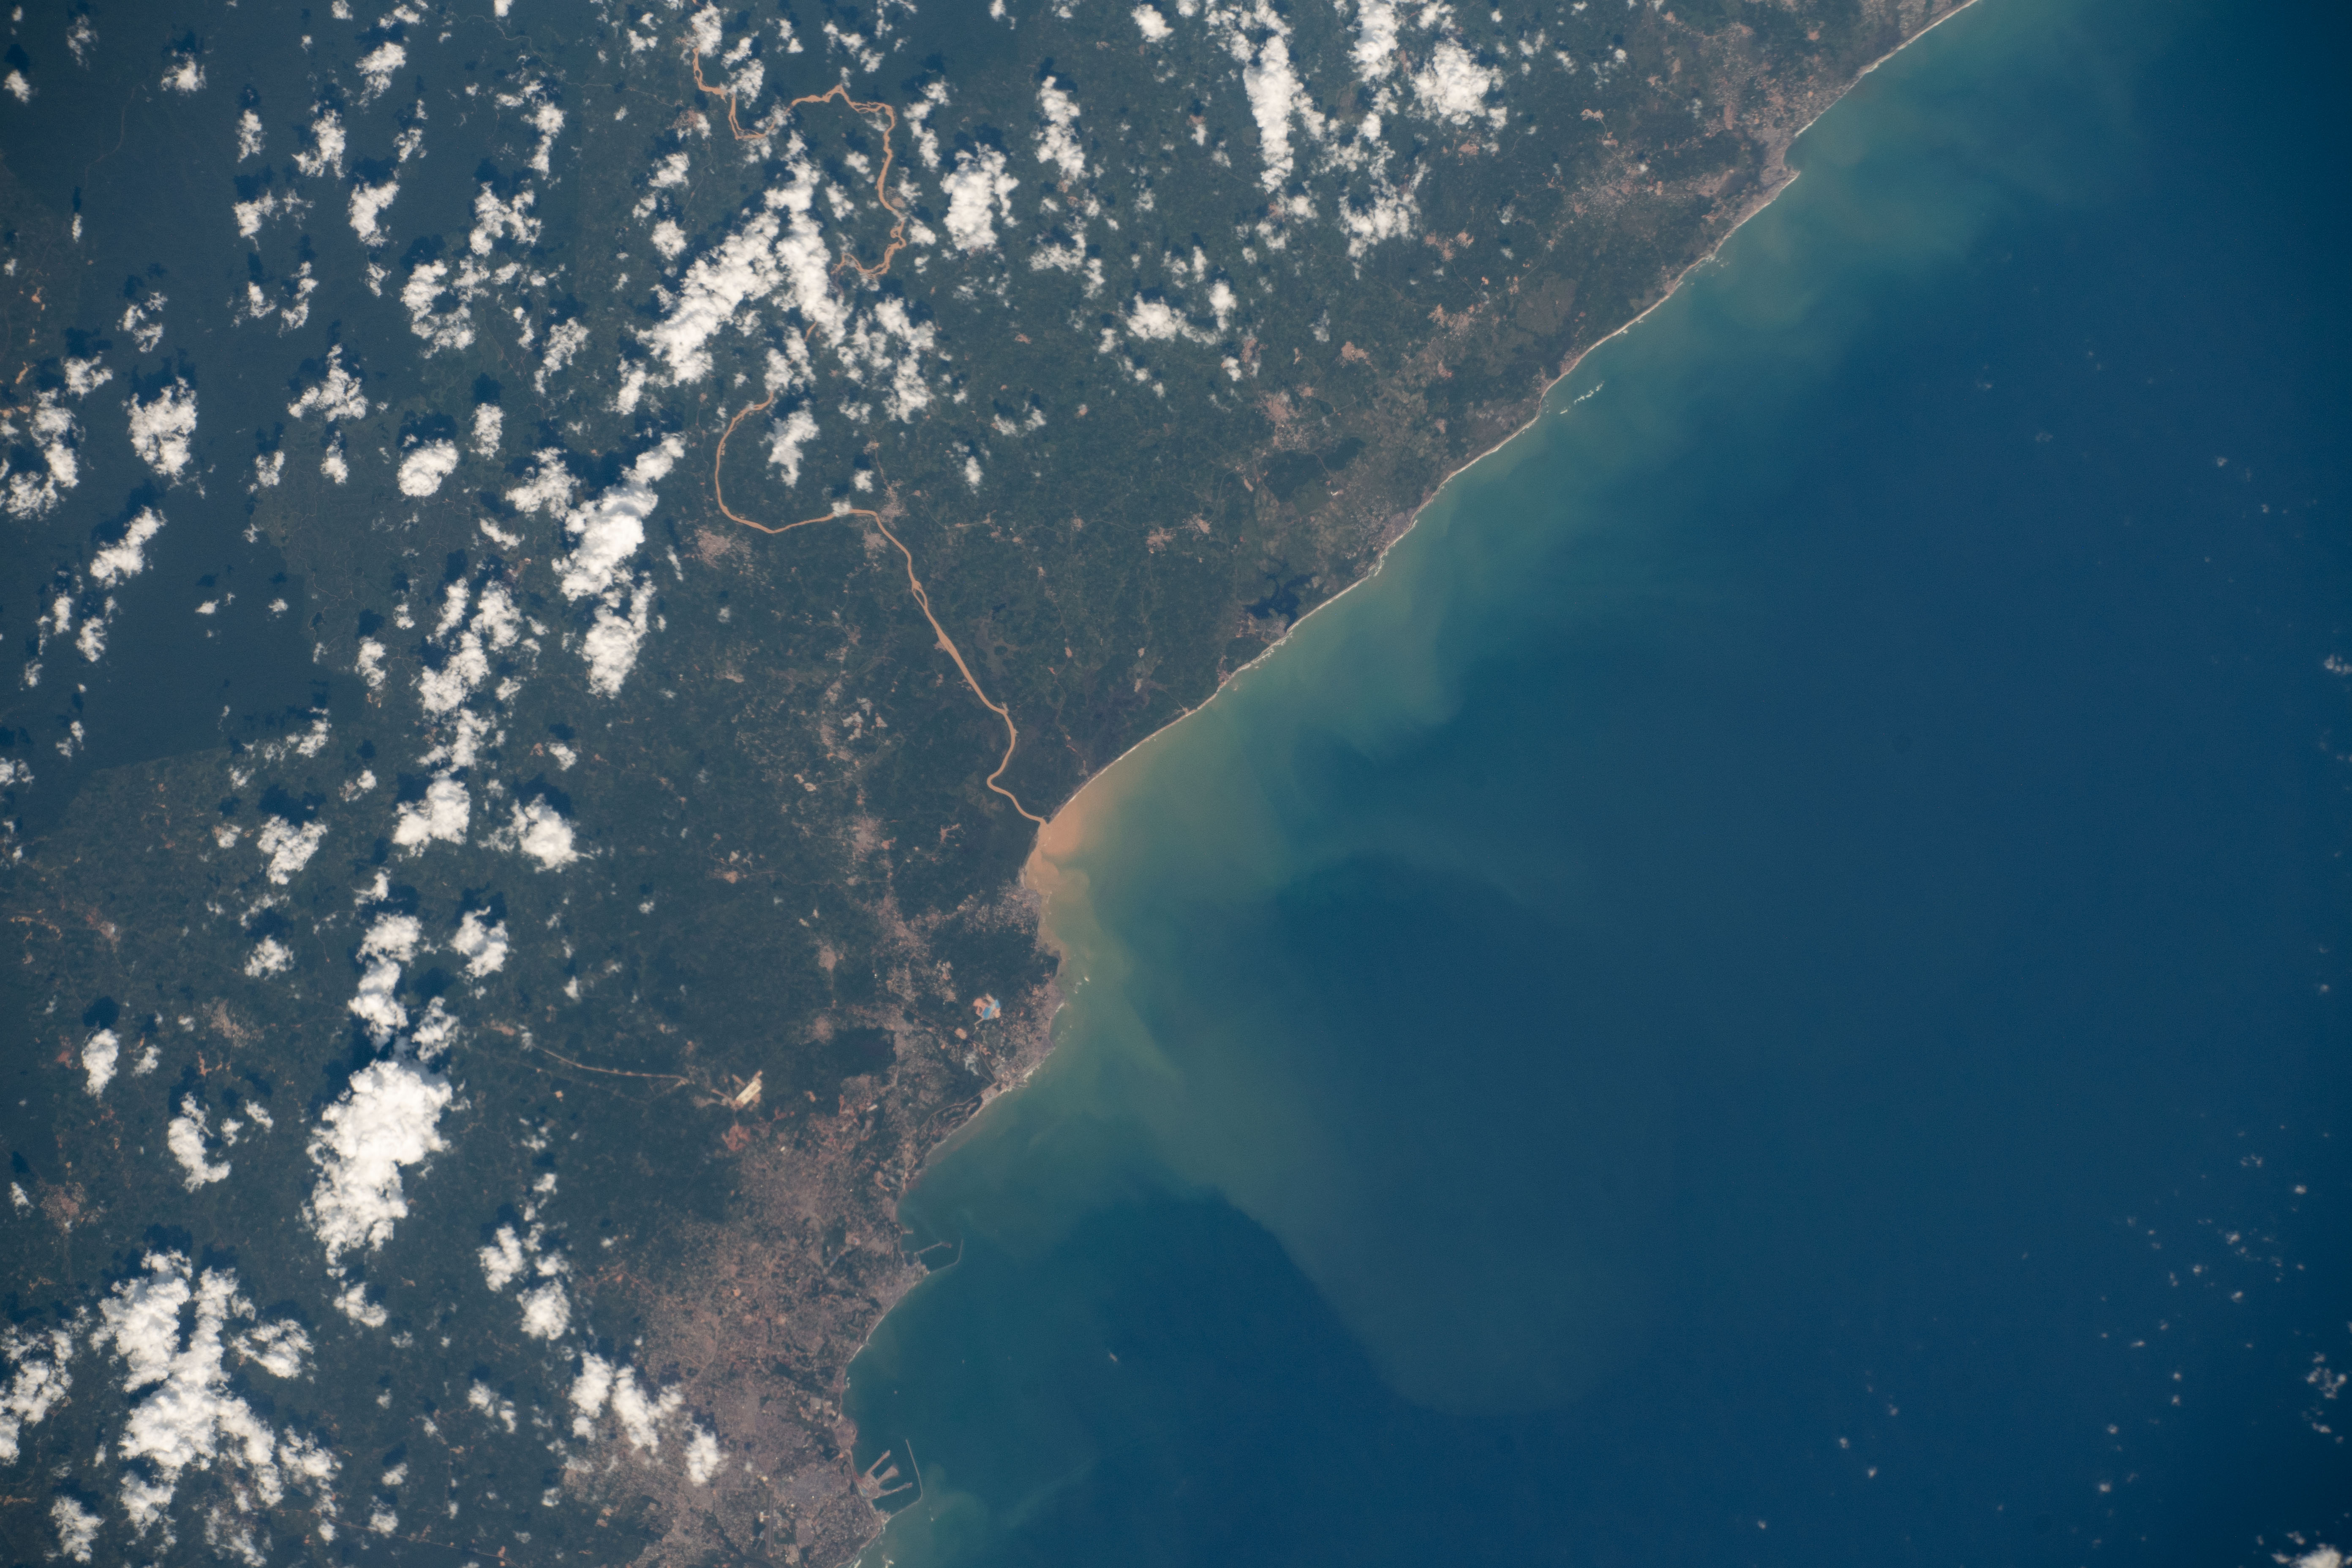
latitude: 5.0
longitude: -1.6
